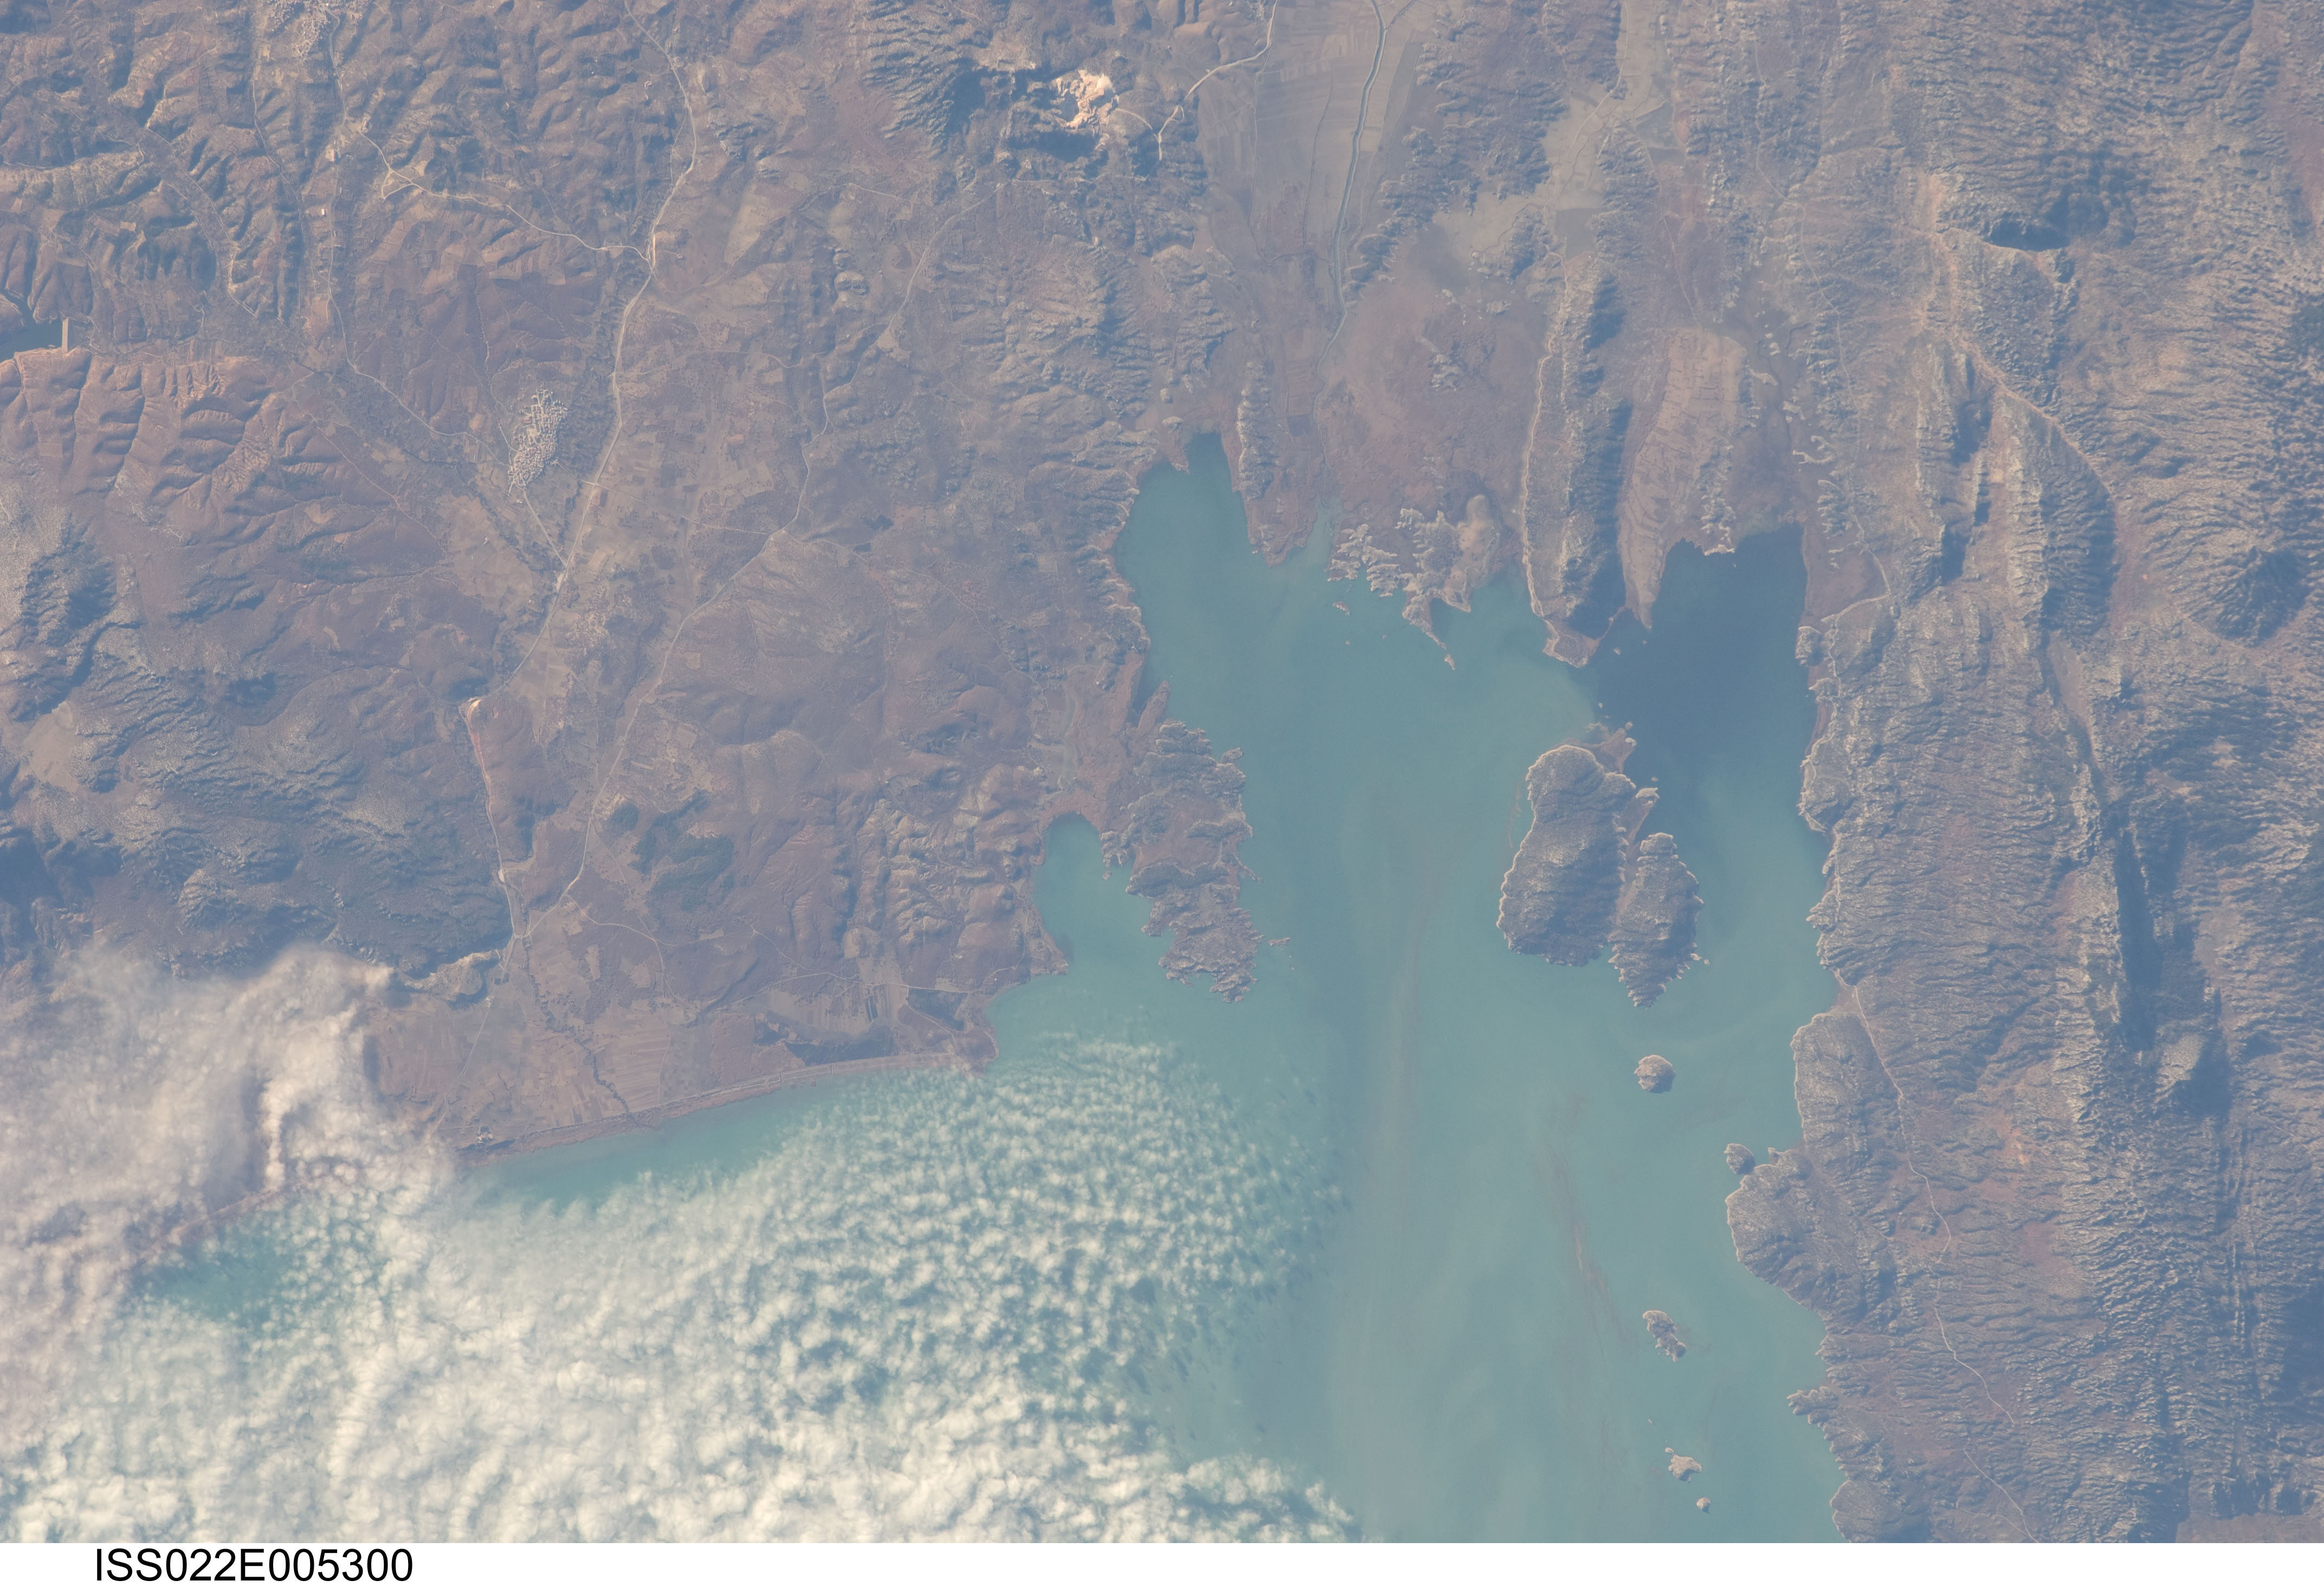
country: TURKEY
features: SW . BEYSEHIR L., SHORELINE, TAURUS MTS.
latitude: 37.6
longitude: 31.5
